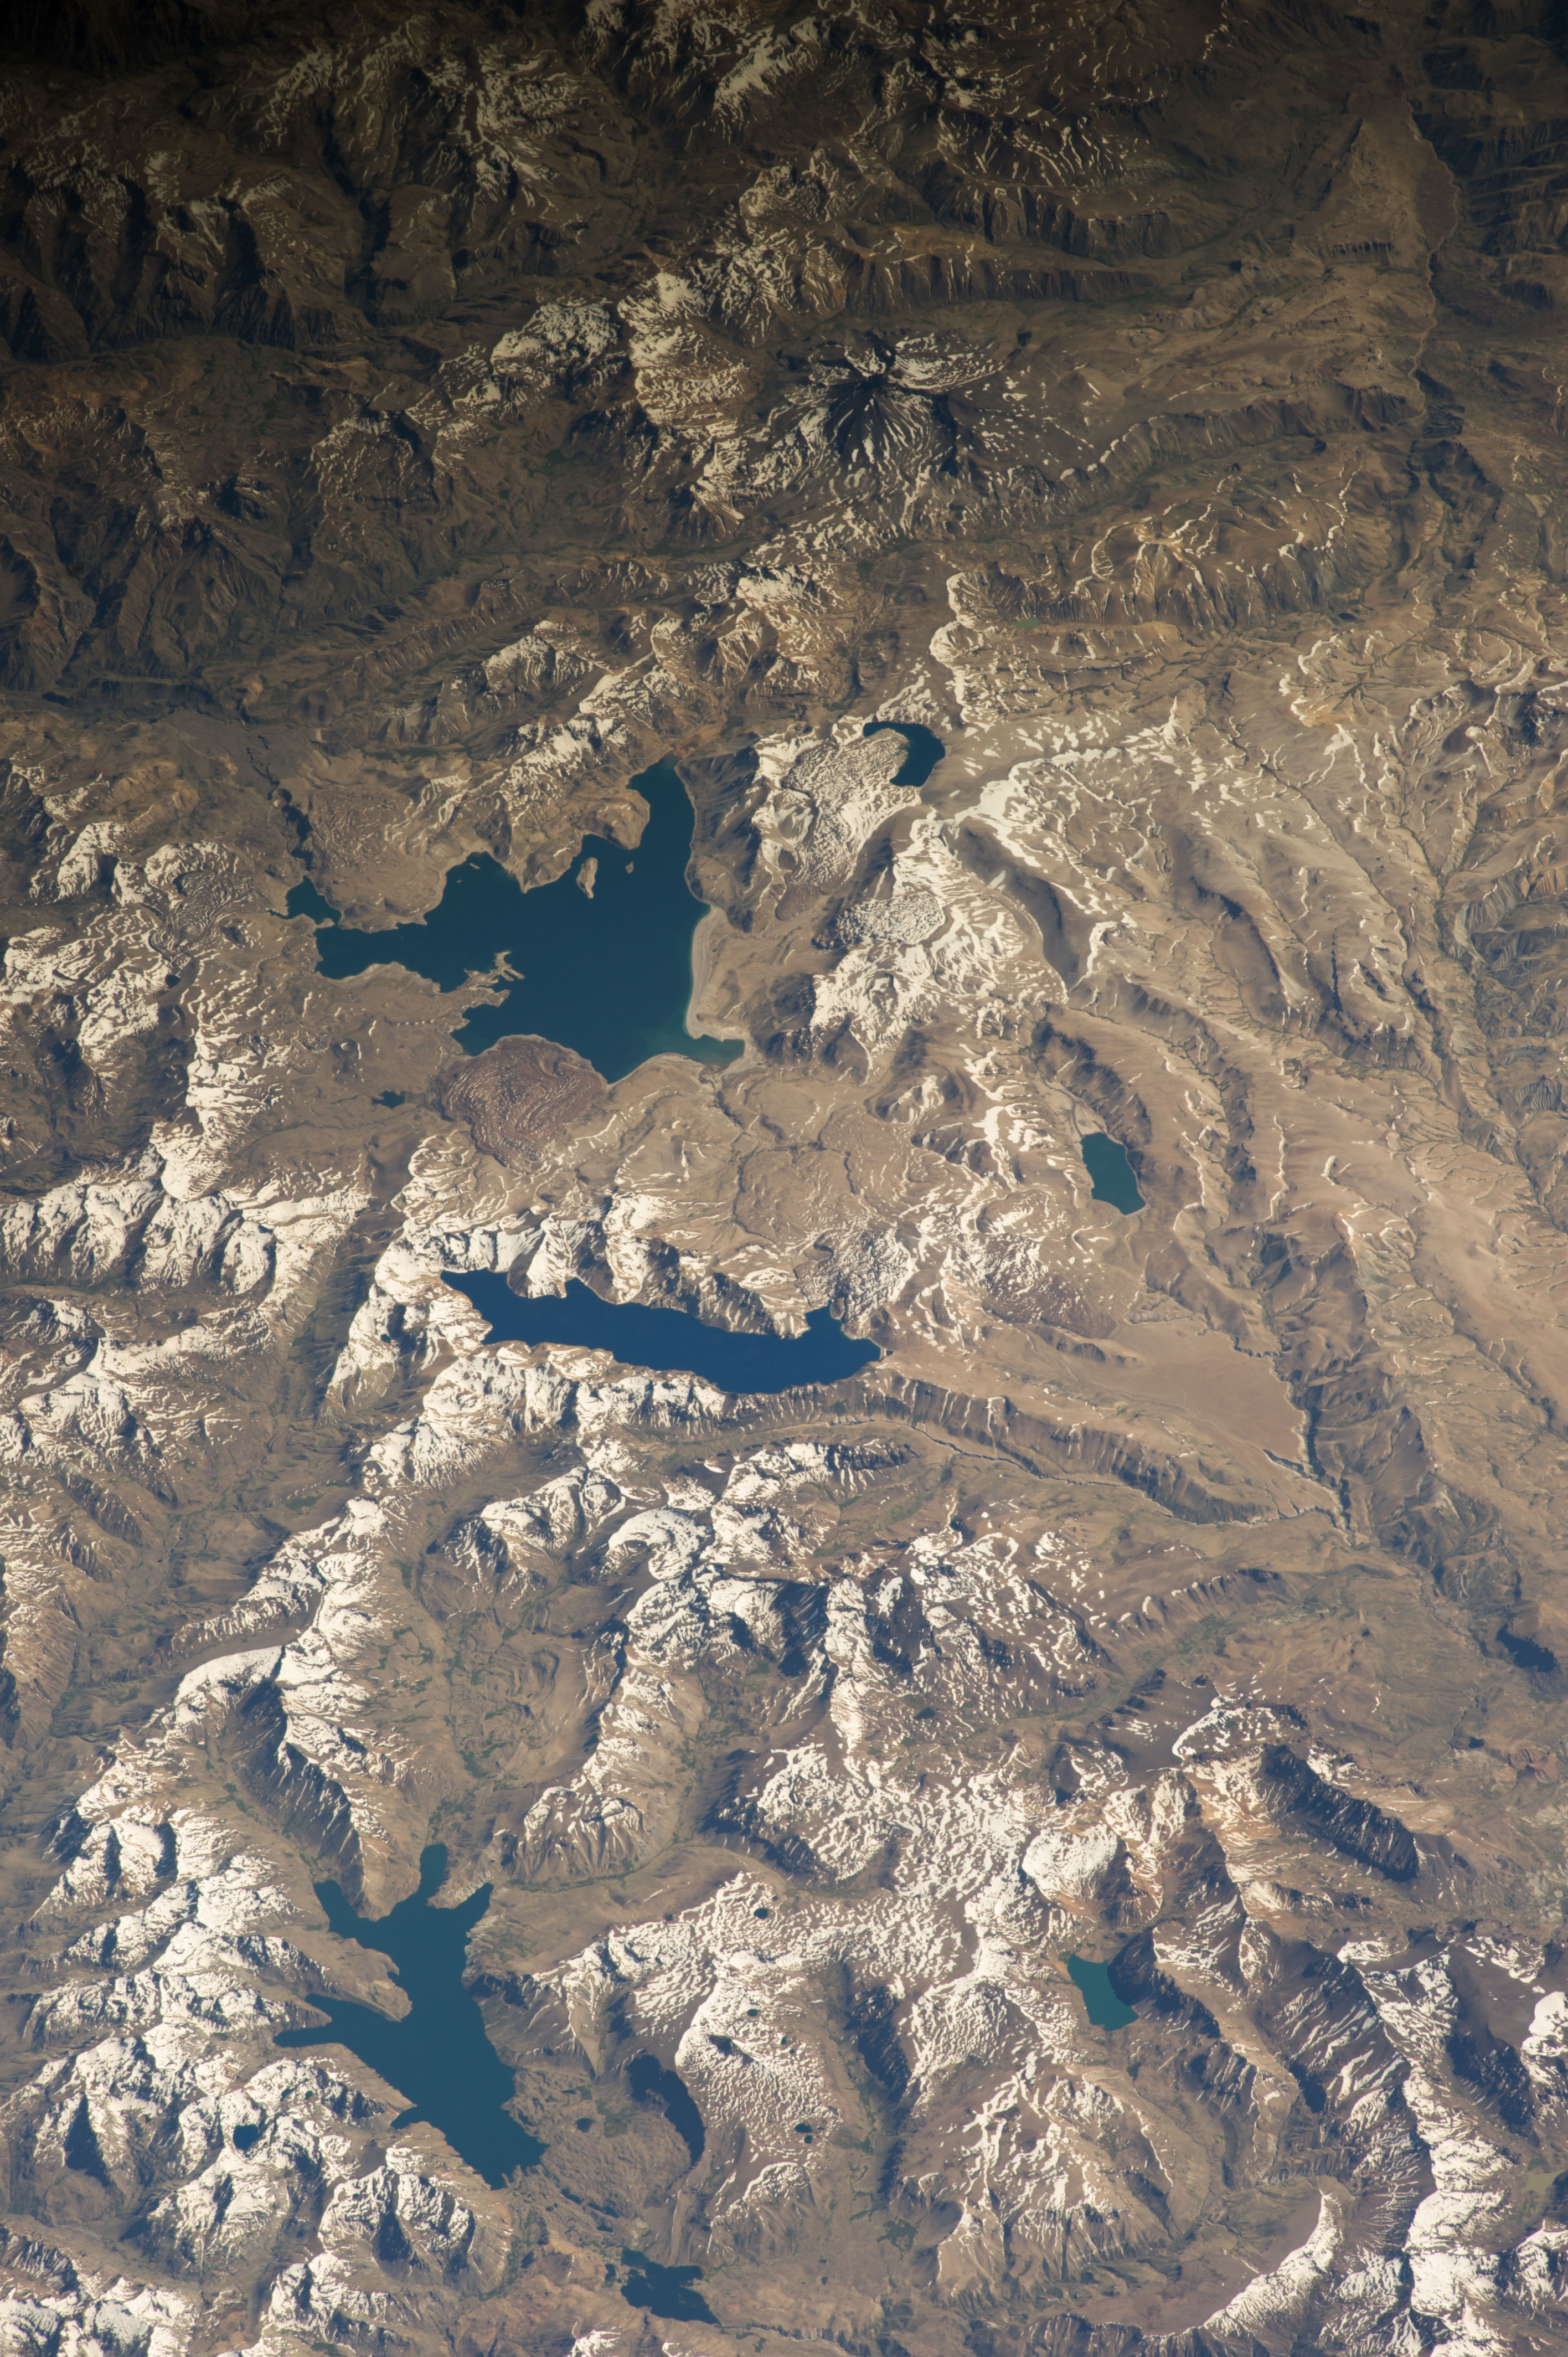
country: ARGENTINA
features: MAULE L., FEA L., VARVARCO CAMPOS L.
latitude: -36.1
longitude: -70.3
